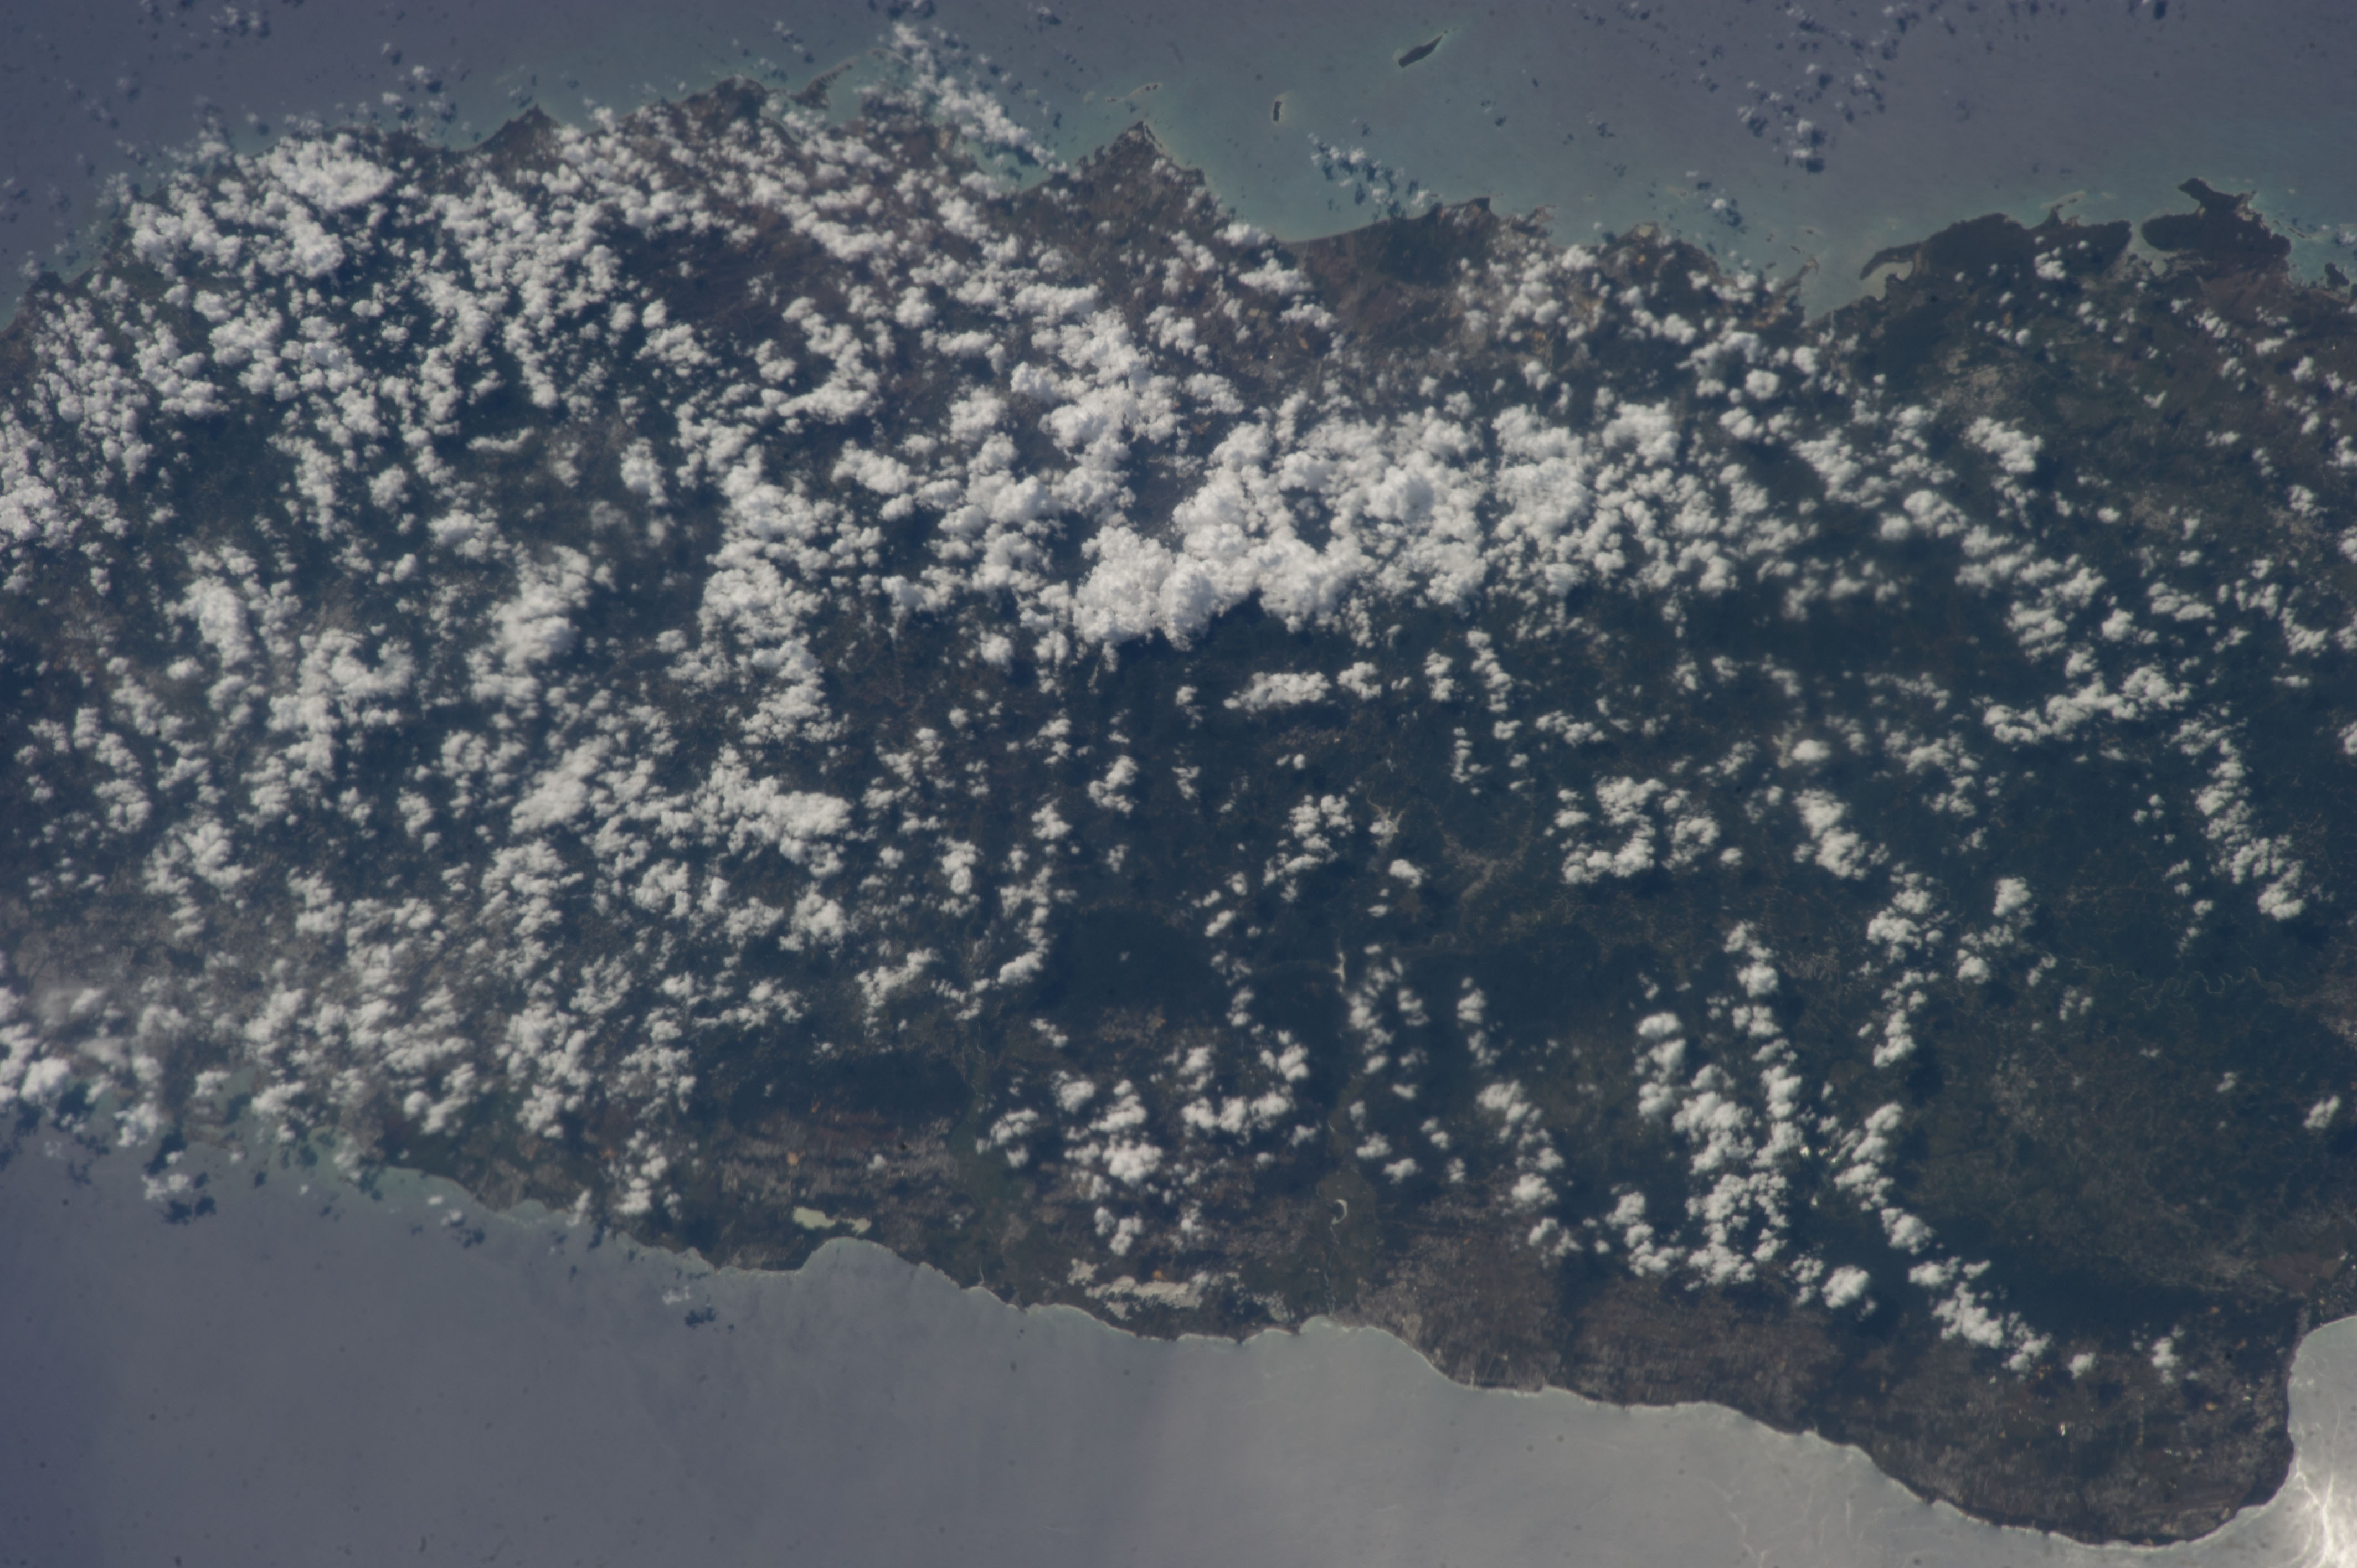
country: PUERTO_RICO
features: PUERTO RICO ISLAND, SAN JUAN, CARIBBEAN SEA
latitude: 18.2
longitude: -66.4
